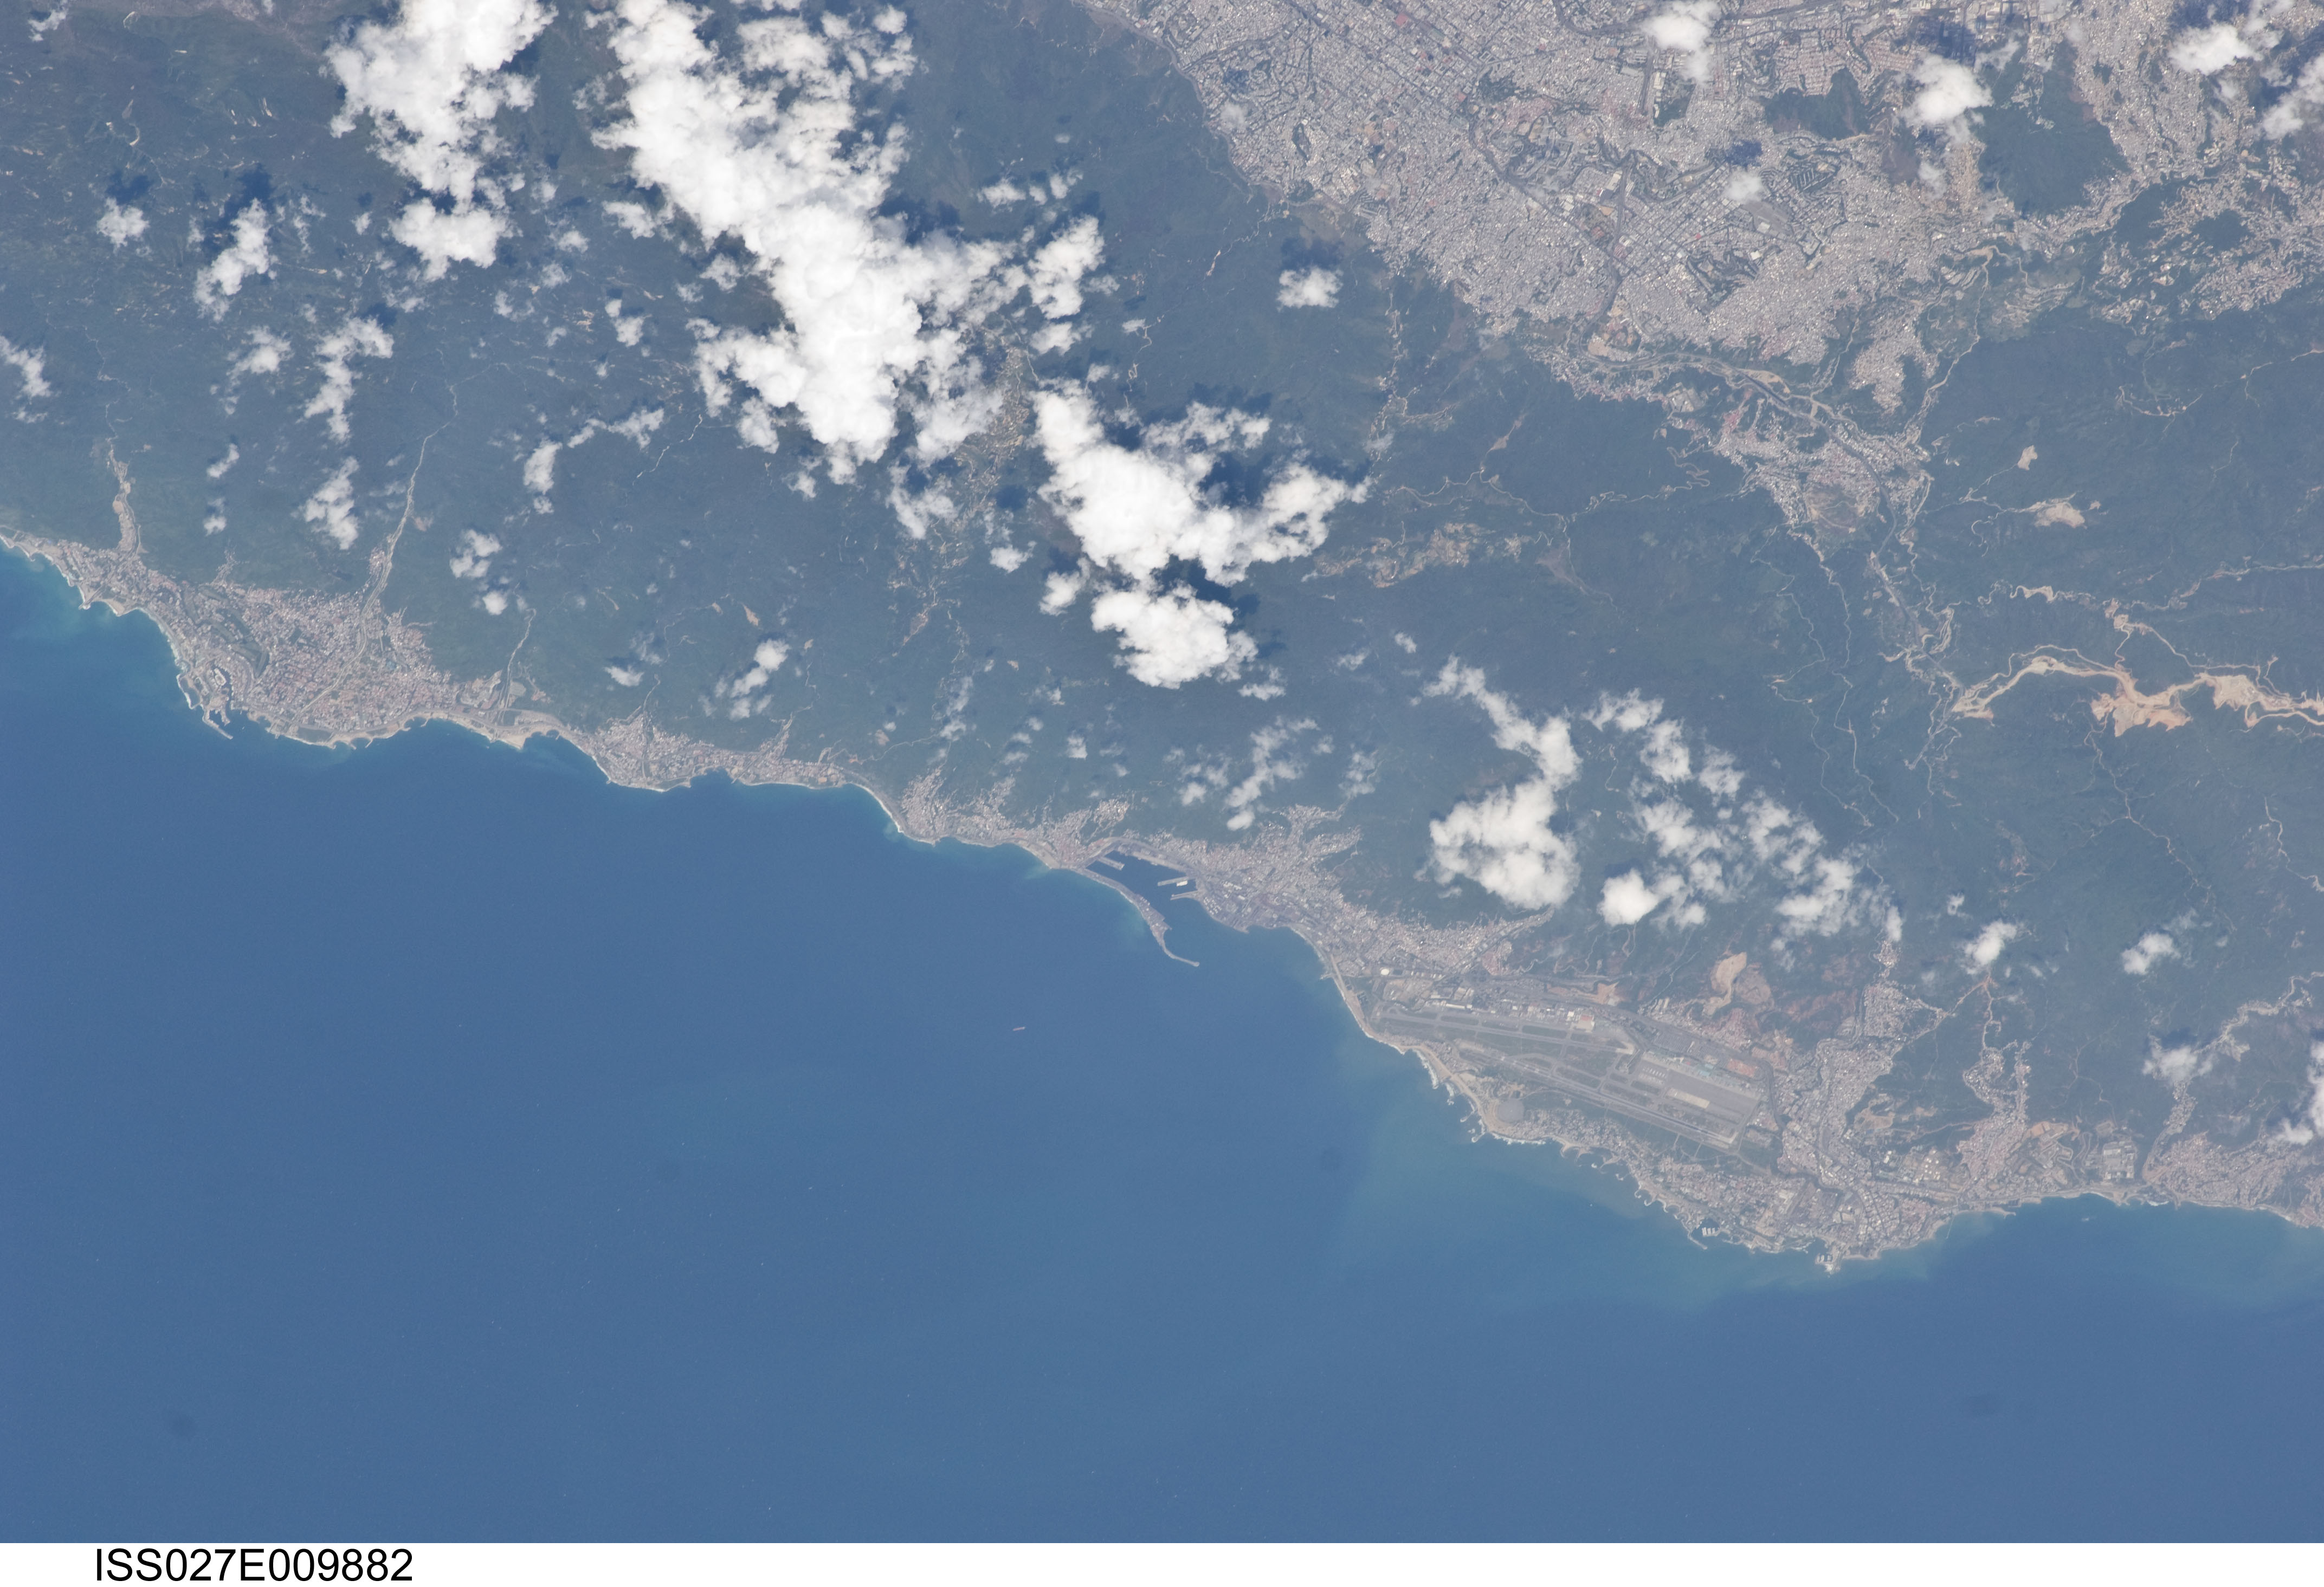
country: VENEZUELA
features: CARIBBEAN S., S. CARACAS, MARITIME ANDES MTS., CARABALLEDA, PORTS, AIRPORT
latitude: 10.6
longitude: -67.0
